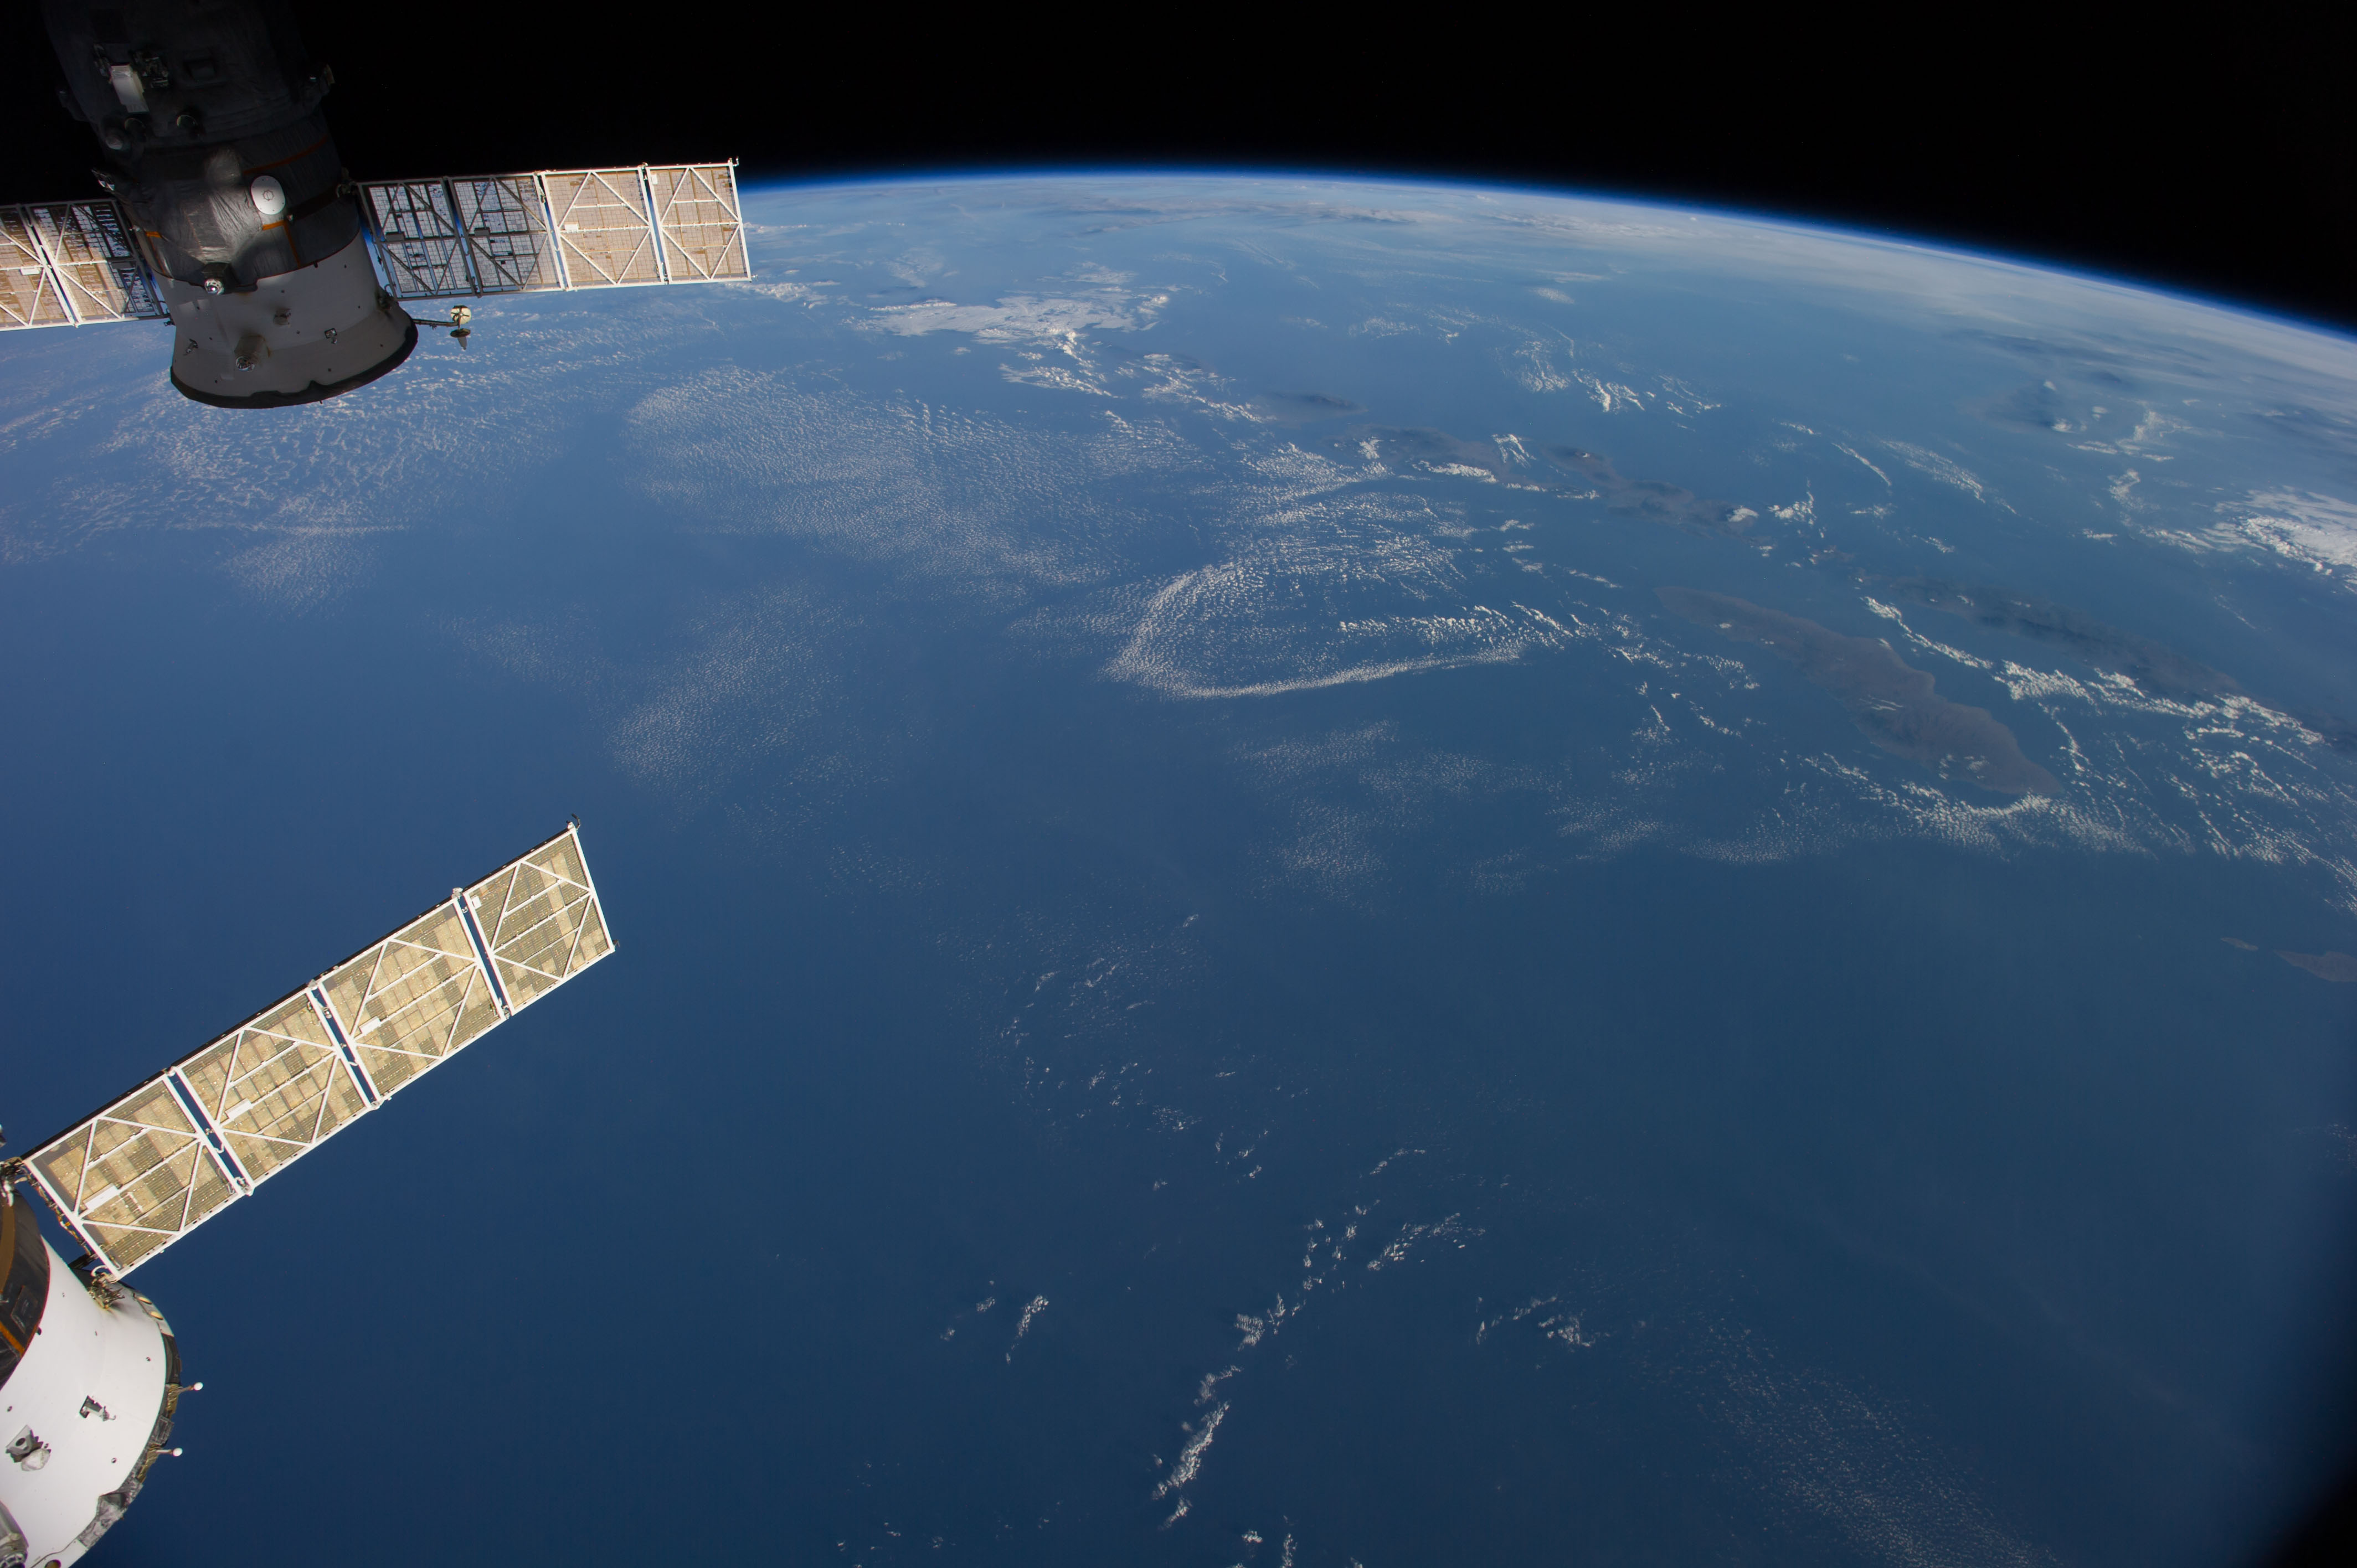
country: AUSTRALIA-WA
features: JAVA S., BALI S., FLORES S., W. NUSA TENGGARA, ATMOSPHERIC LIMB
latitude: -12.0
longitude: 117.0
